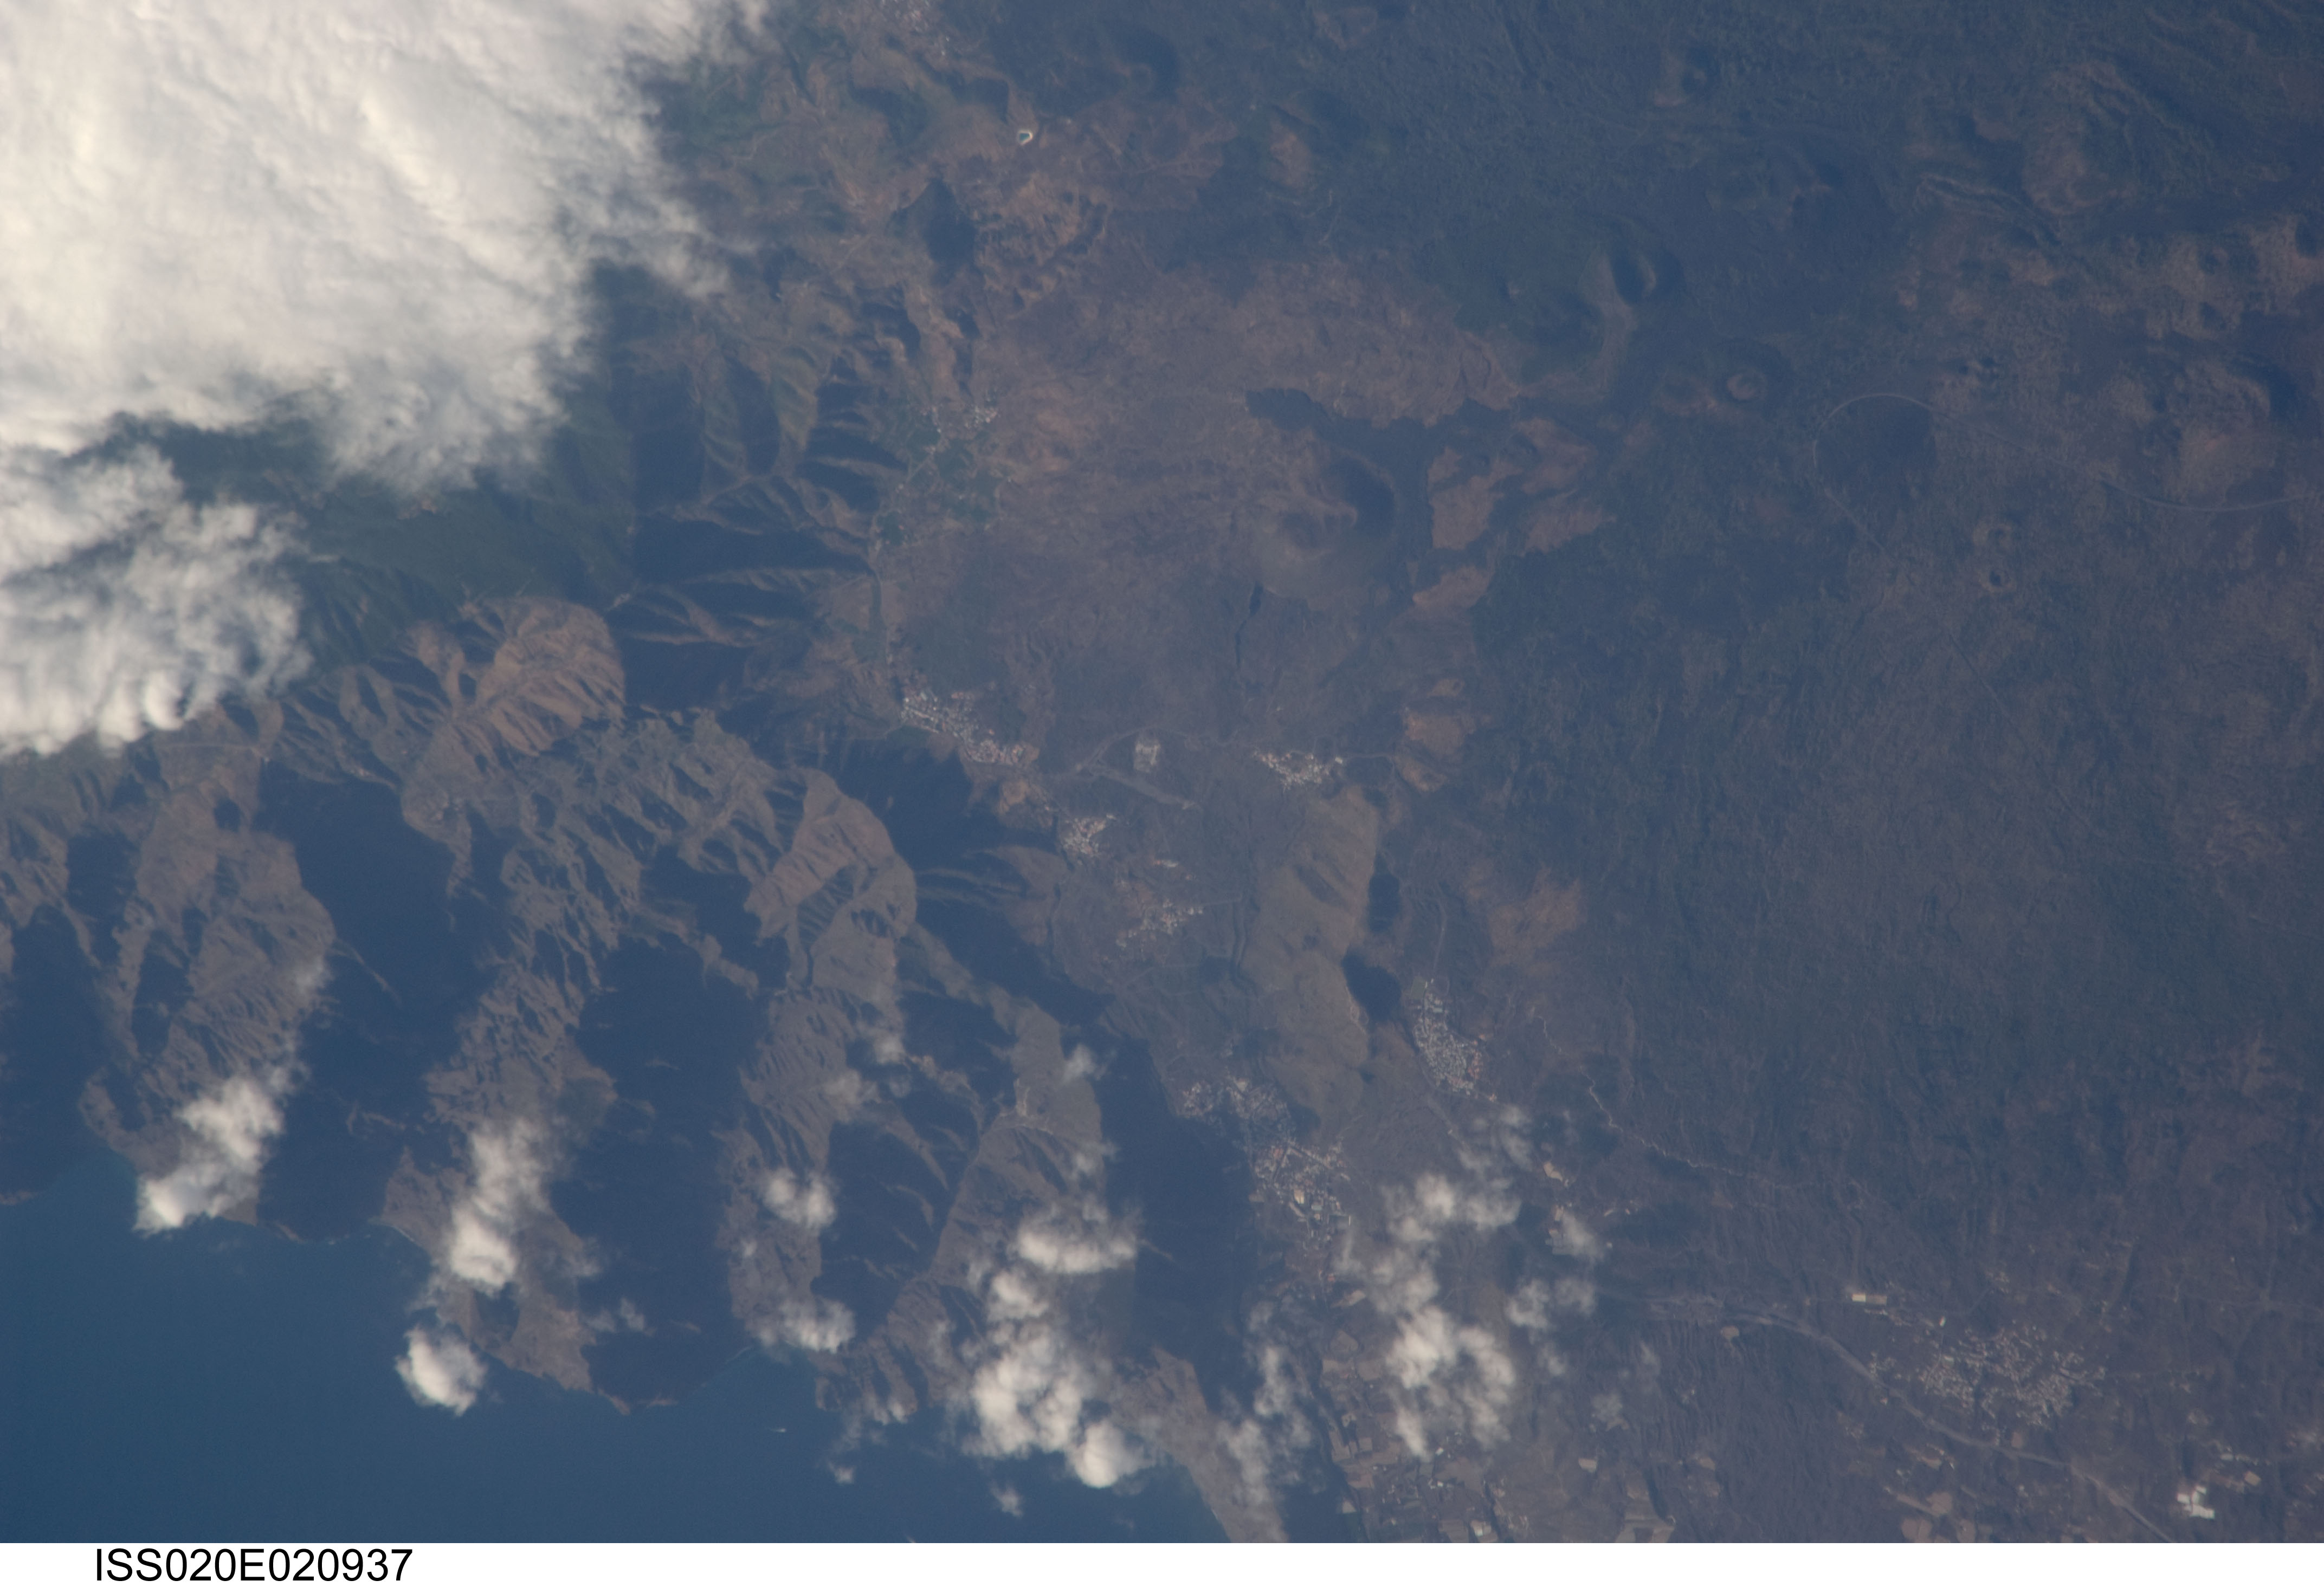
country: CANARY ISLANDS
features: TENERIFE I., NW FLANK TEIDE VOL., COAST
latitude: 28.3
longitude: -16.8
